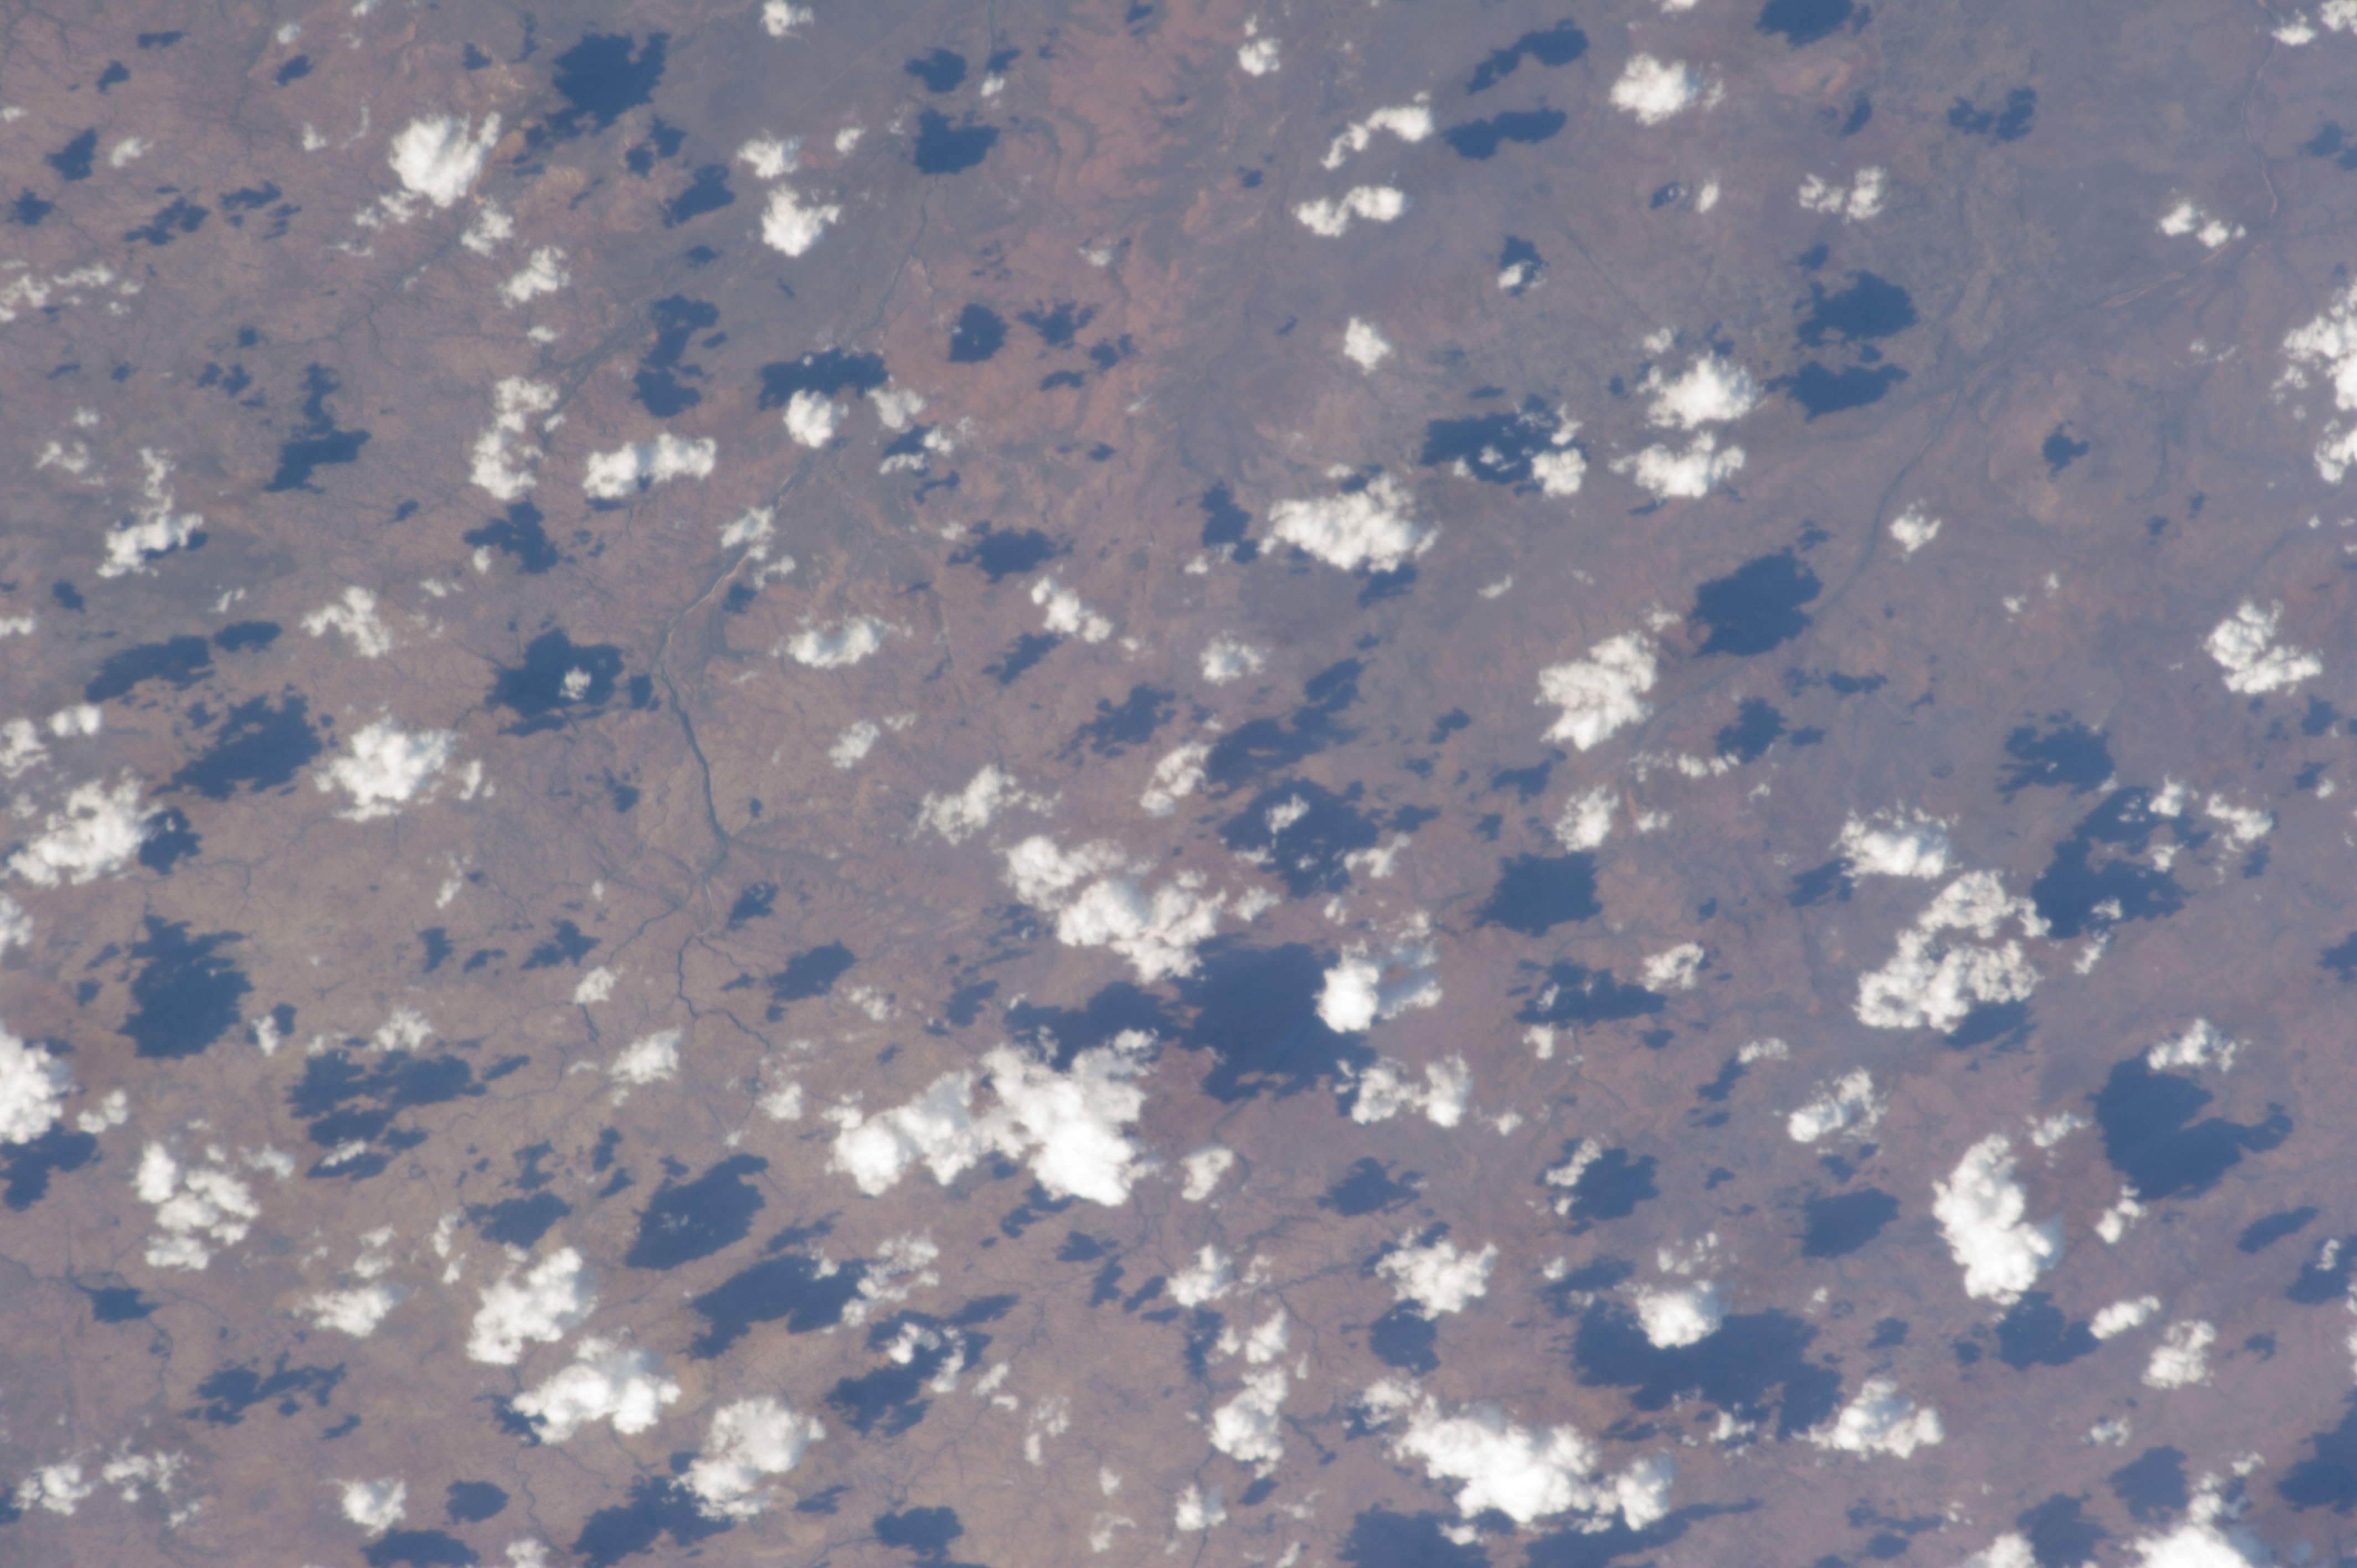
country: AUSTRALIA-NT
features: WEARYAN R., FOELSCHE R., FOELSCHE IMPACT CRATER
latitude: -16.6
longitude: 136.6
